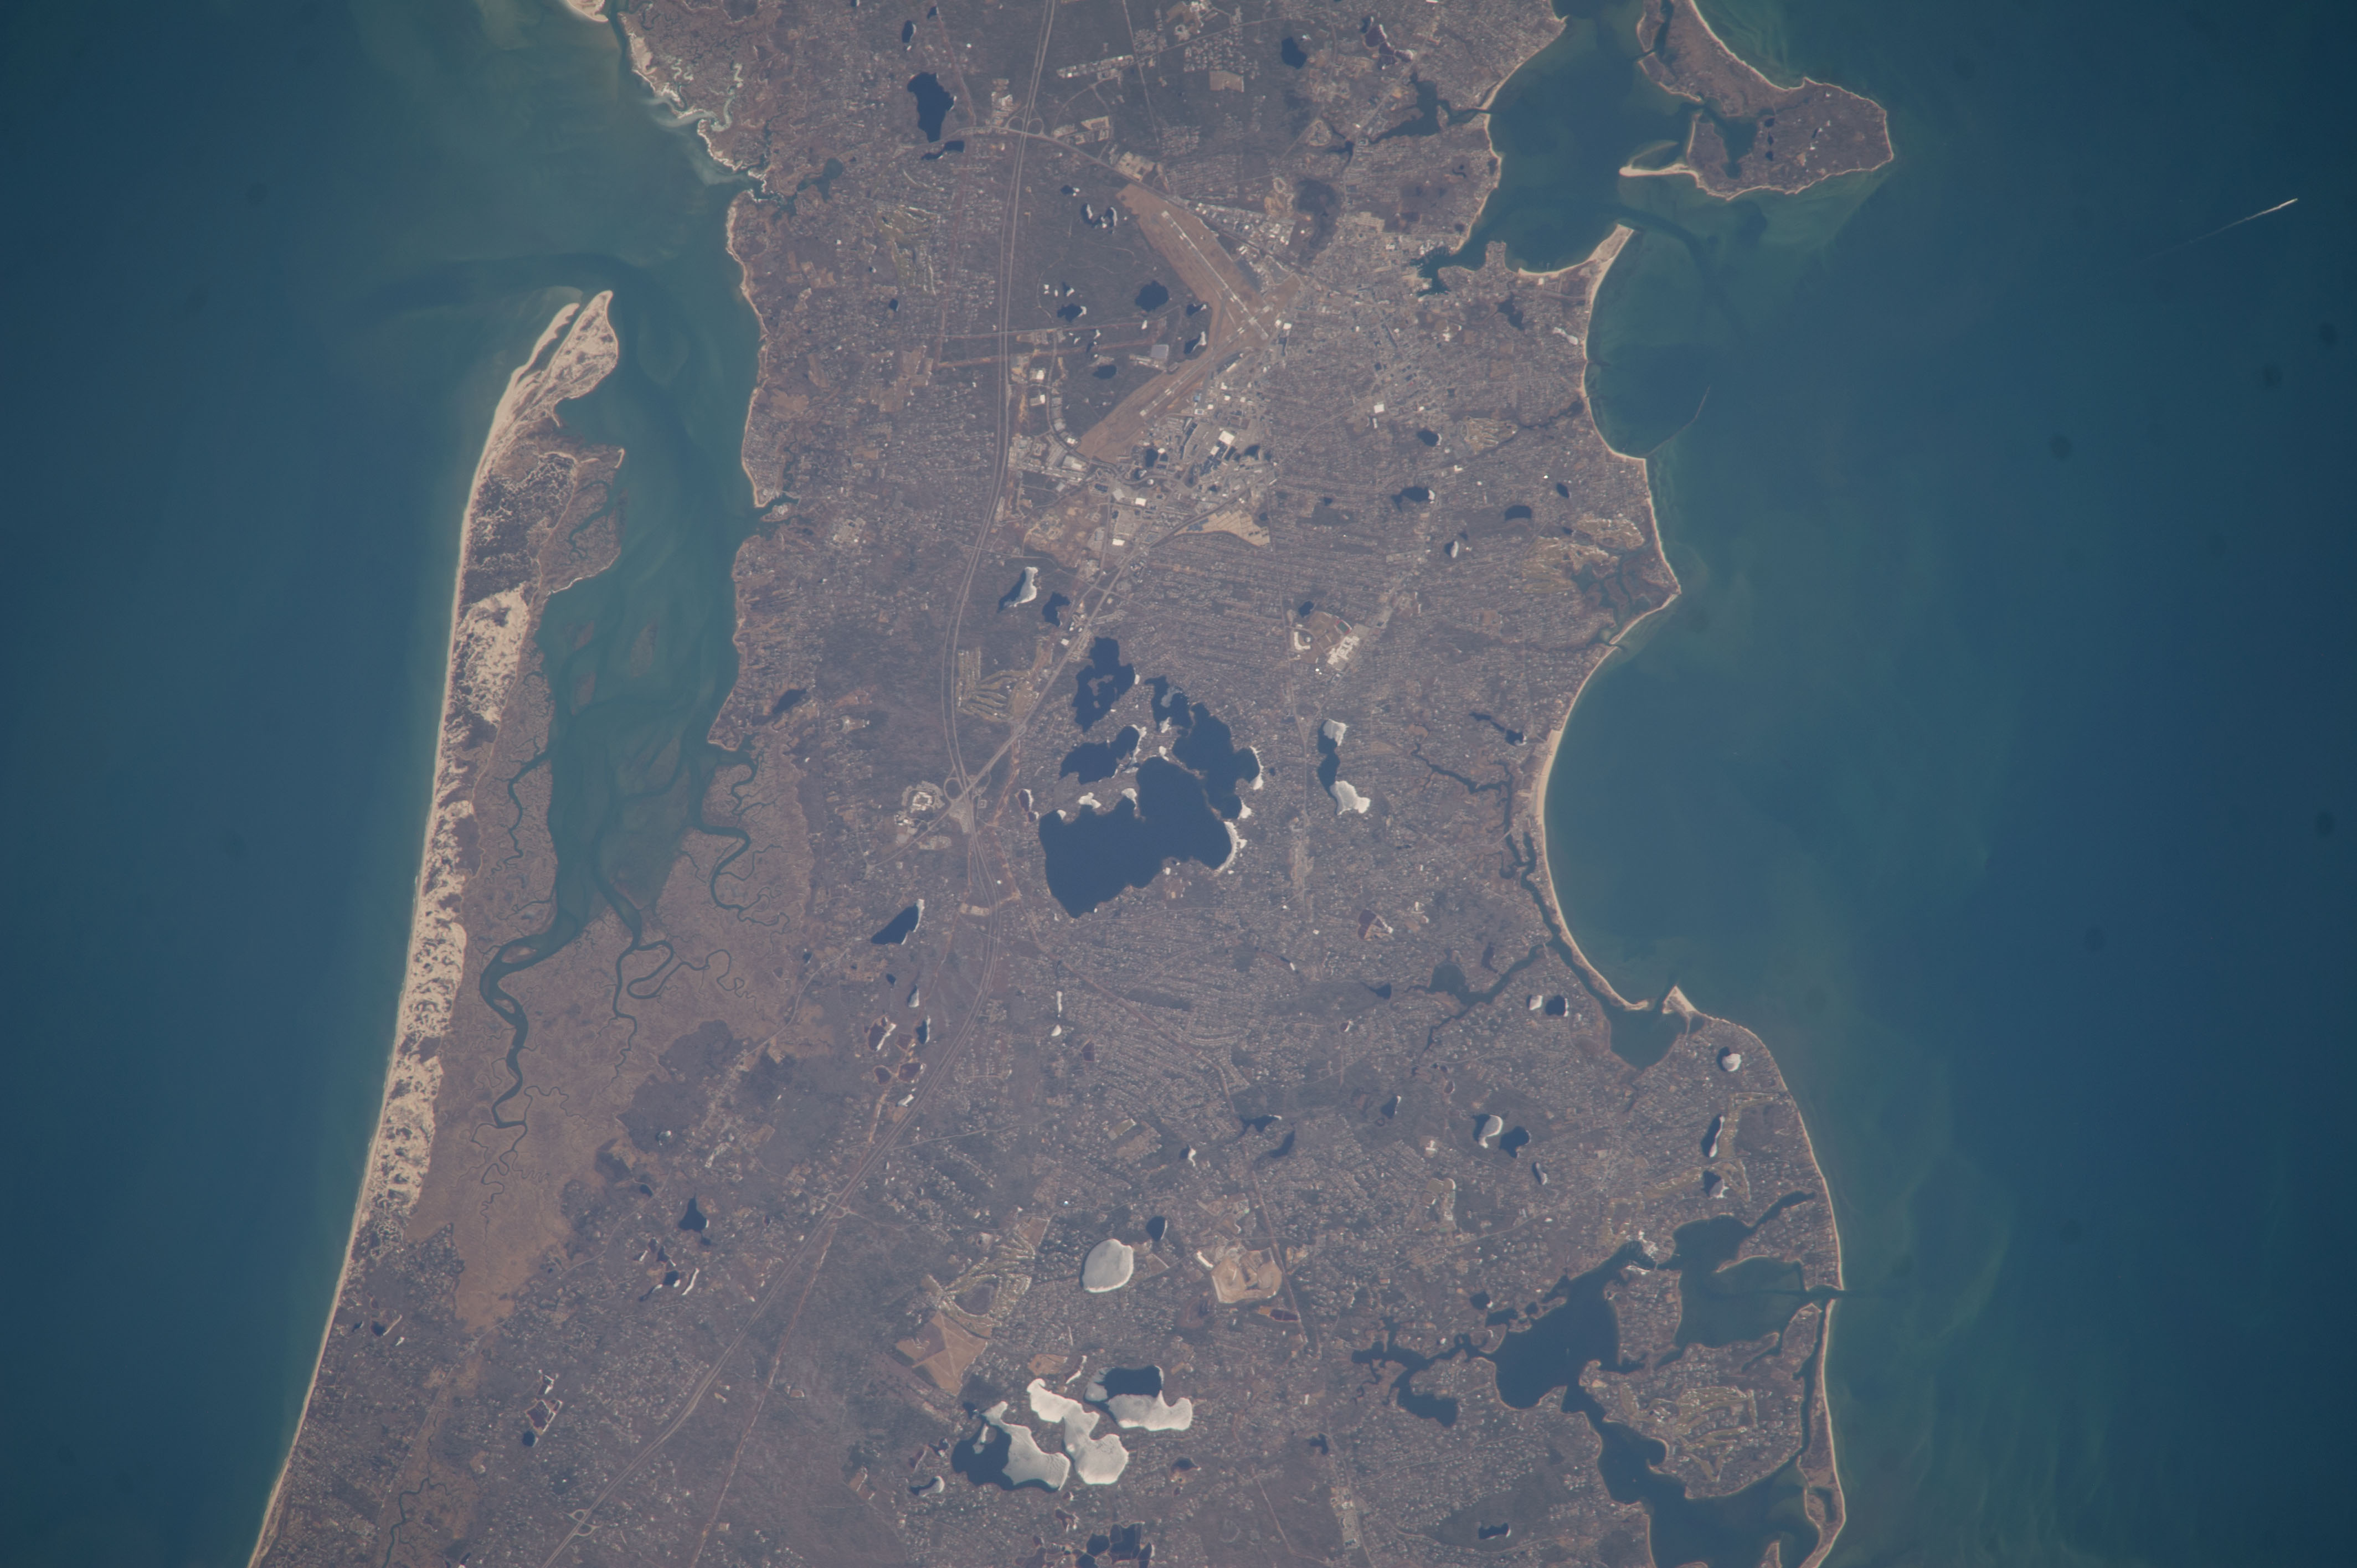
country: USA-MASSACHUSETTS
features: WEQUAQUET LAKE, BARNSTABLE MUNI APT (HYA), HYANNIS, MA,NANTUCKET SOUND, CAPE COD BAY, HYANNIS, CAPE COD AIRPORT, SANDY NECK, BARNSTABLE HARBOR, WEQUAQUET HARBOR, CRAIGVILLE BEACH, LEWIS BAY, HYANNIS PORT, US-6,WEQUAQUET LAKE, CENTERVILLE HARBOR, CAPE CODE, MASSACHUSETTS,CAPE COD, CAPE CODE BAY, E. MASSACHUSETTS, W. ATLANTIC OCEAN. USA, HAYANNIS, HYANNIS PORT, BARNSTABLE. YARMOUTH, CENTERVILLE HARBOR, LEWIS BAY, WEQUAQUET LAKE, SANDY NECK, MYSTIC LAKE, MIDDLE POND,USA-MASSACHUSETTS, LEWIS B., HYANNIS CY., BARNSTABLE CY., CAPE CODE B., ATLANTIC O.,HYANNIS MA, HYANNIS PORT MA, BARNSTABLE MUNICIPAL AIRPORT (KHYA), CAPE COD AIRPORT (K2B1), SANDY NECK BEACH PARK, BARNSTABLE GREAT MARSH WILDLIFE SANCTUARY, MYSTIC LAKE, MIDDLE POND, HAMBLIN POND, WEQ,CAPE COD MA
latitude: 41.7
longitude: -70.3
